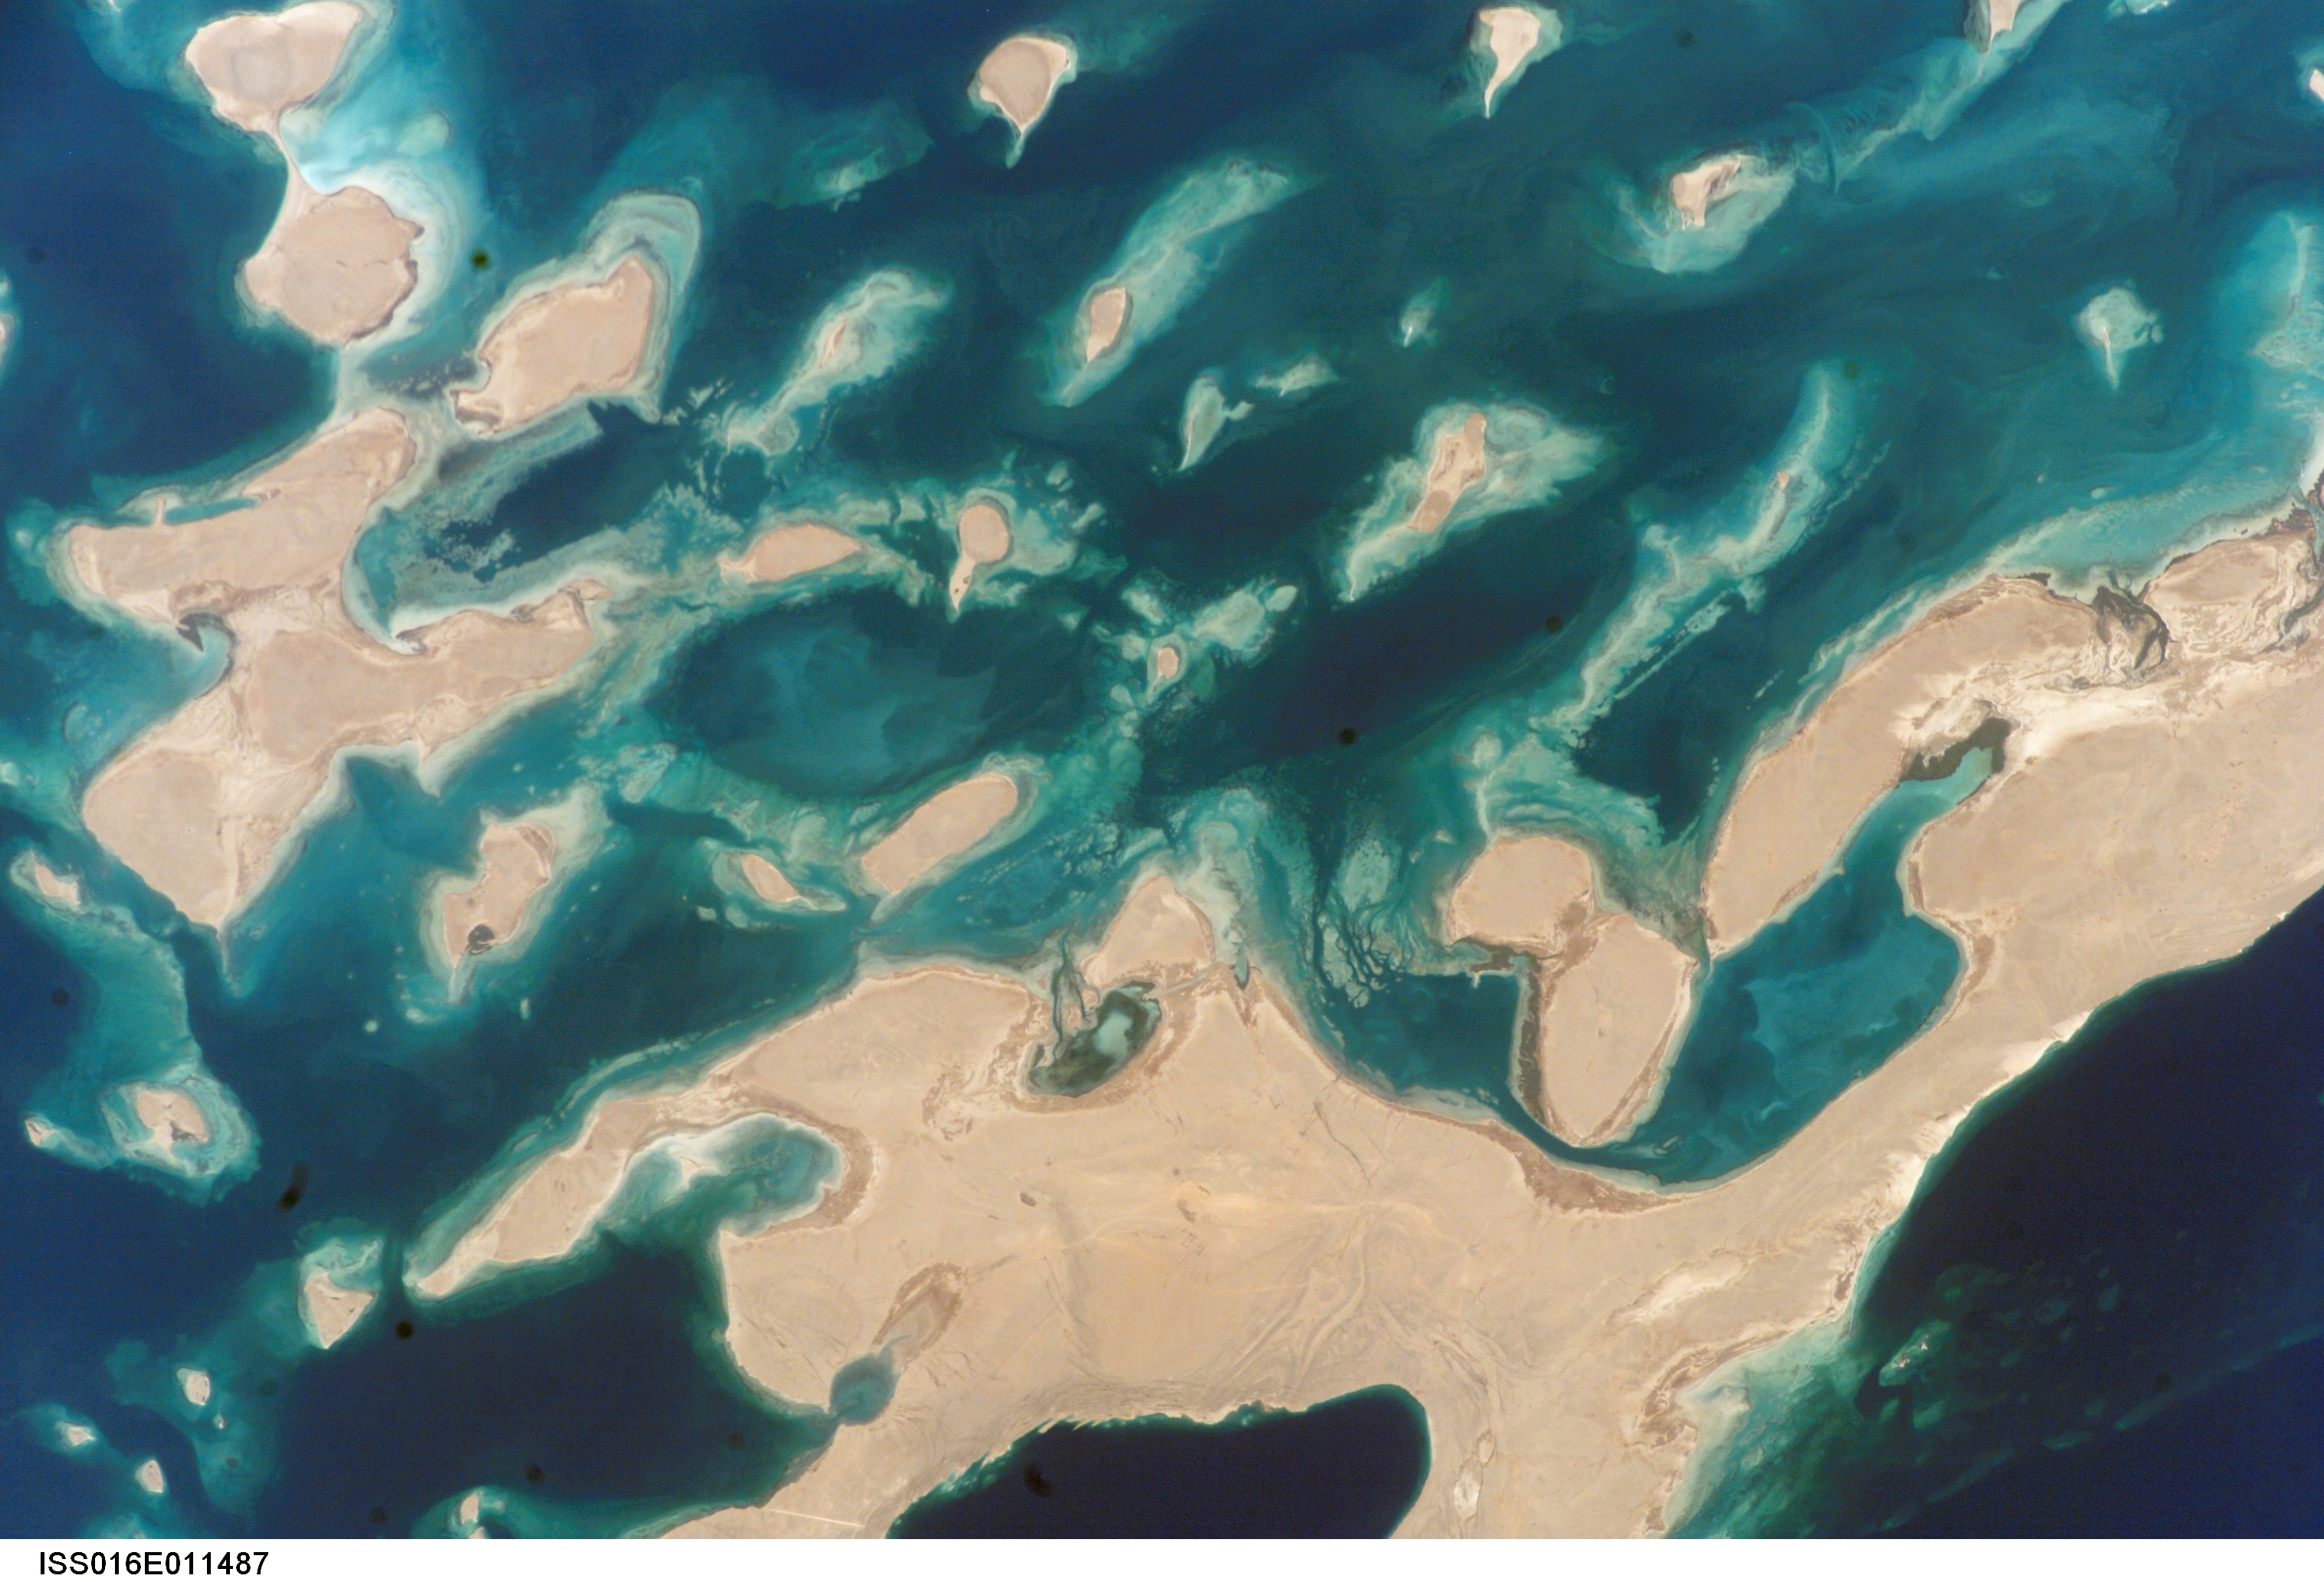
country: ERITREA
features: DEHALAK ARCHIPELAGO, RED SEA
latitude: 16.0
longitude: 40.0
